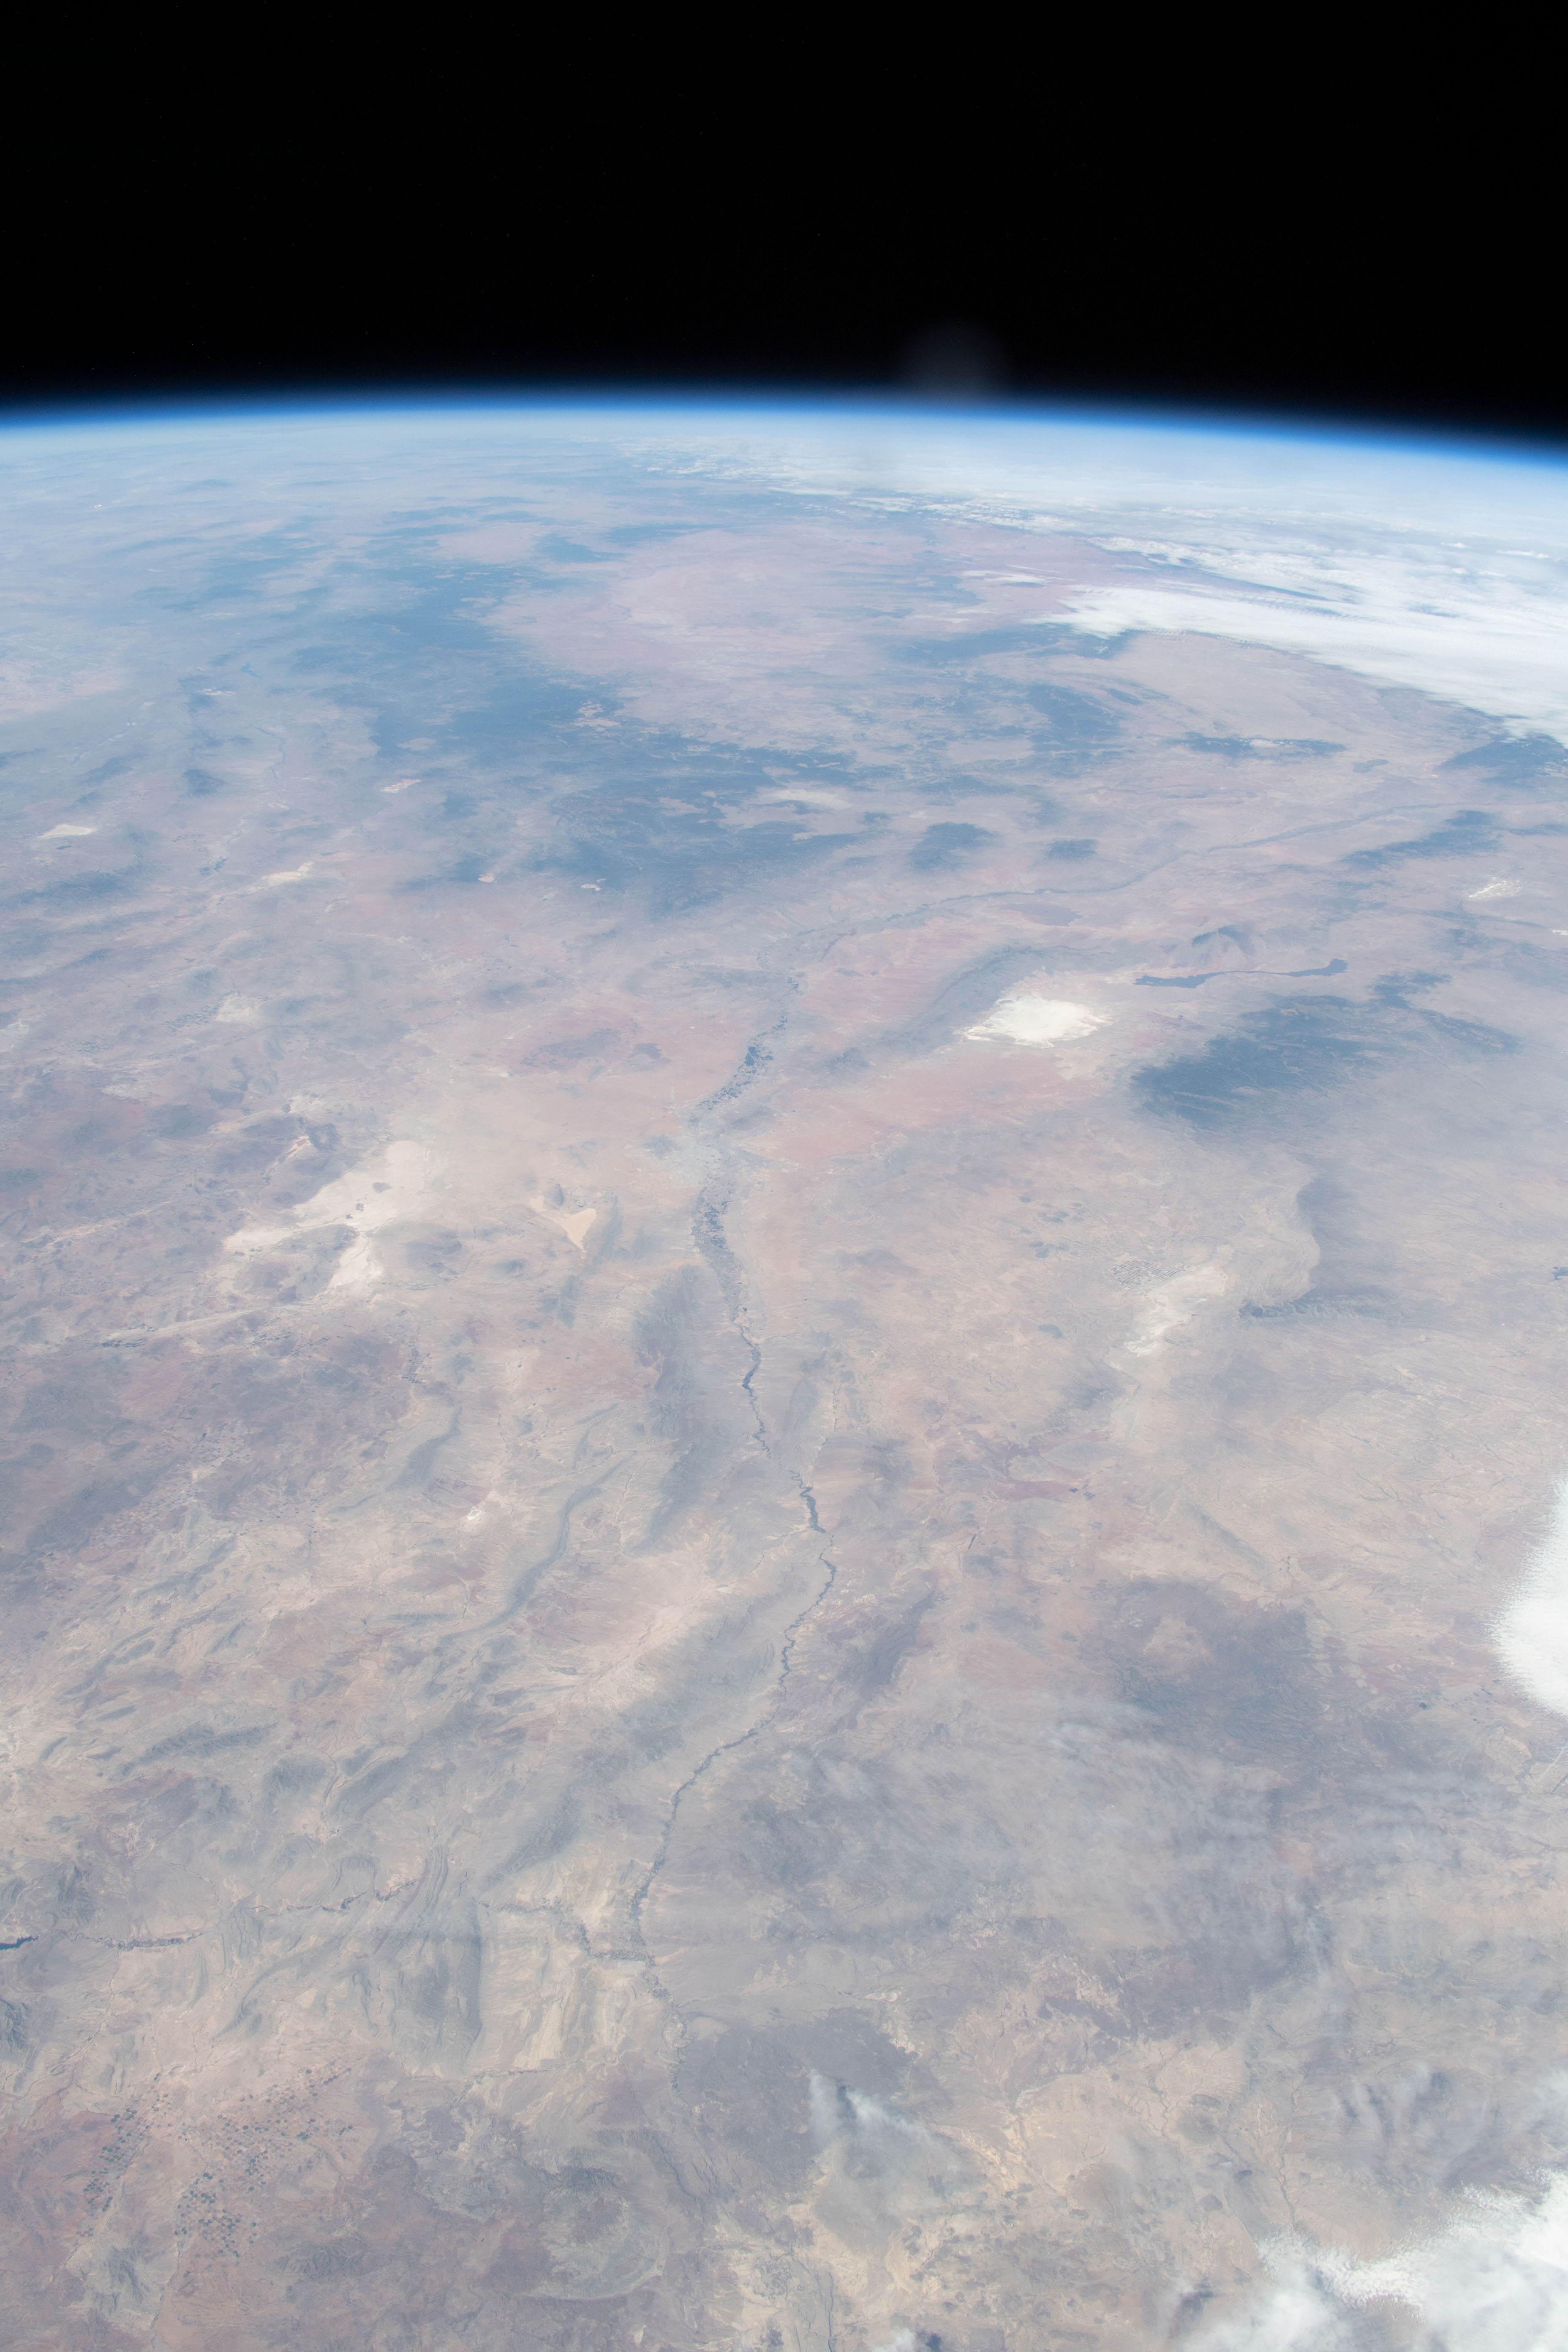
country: USA-NEW MEXICO
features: WHITE SAND DESERT, CHIHUAHUAN DESERT, BIG BEND DESERT, MOGOLLON RIM
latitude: 32.0
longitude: -106.5
